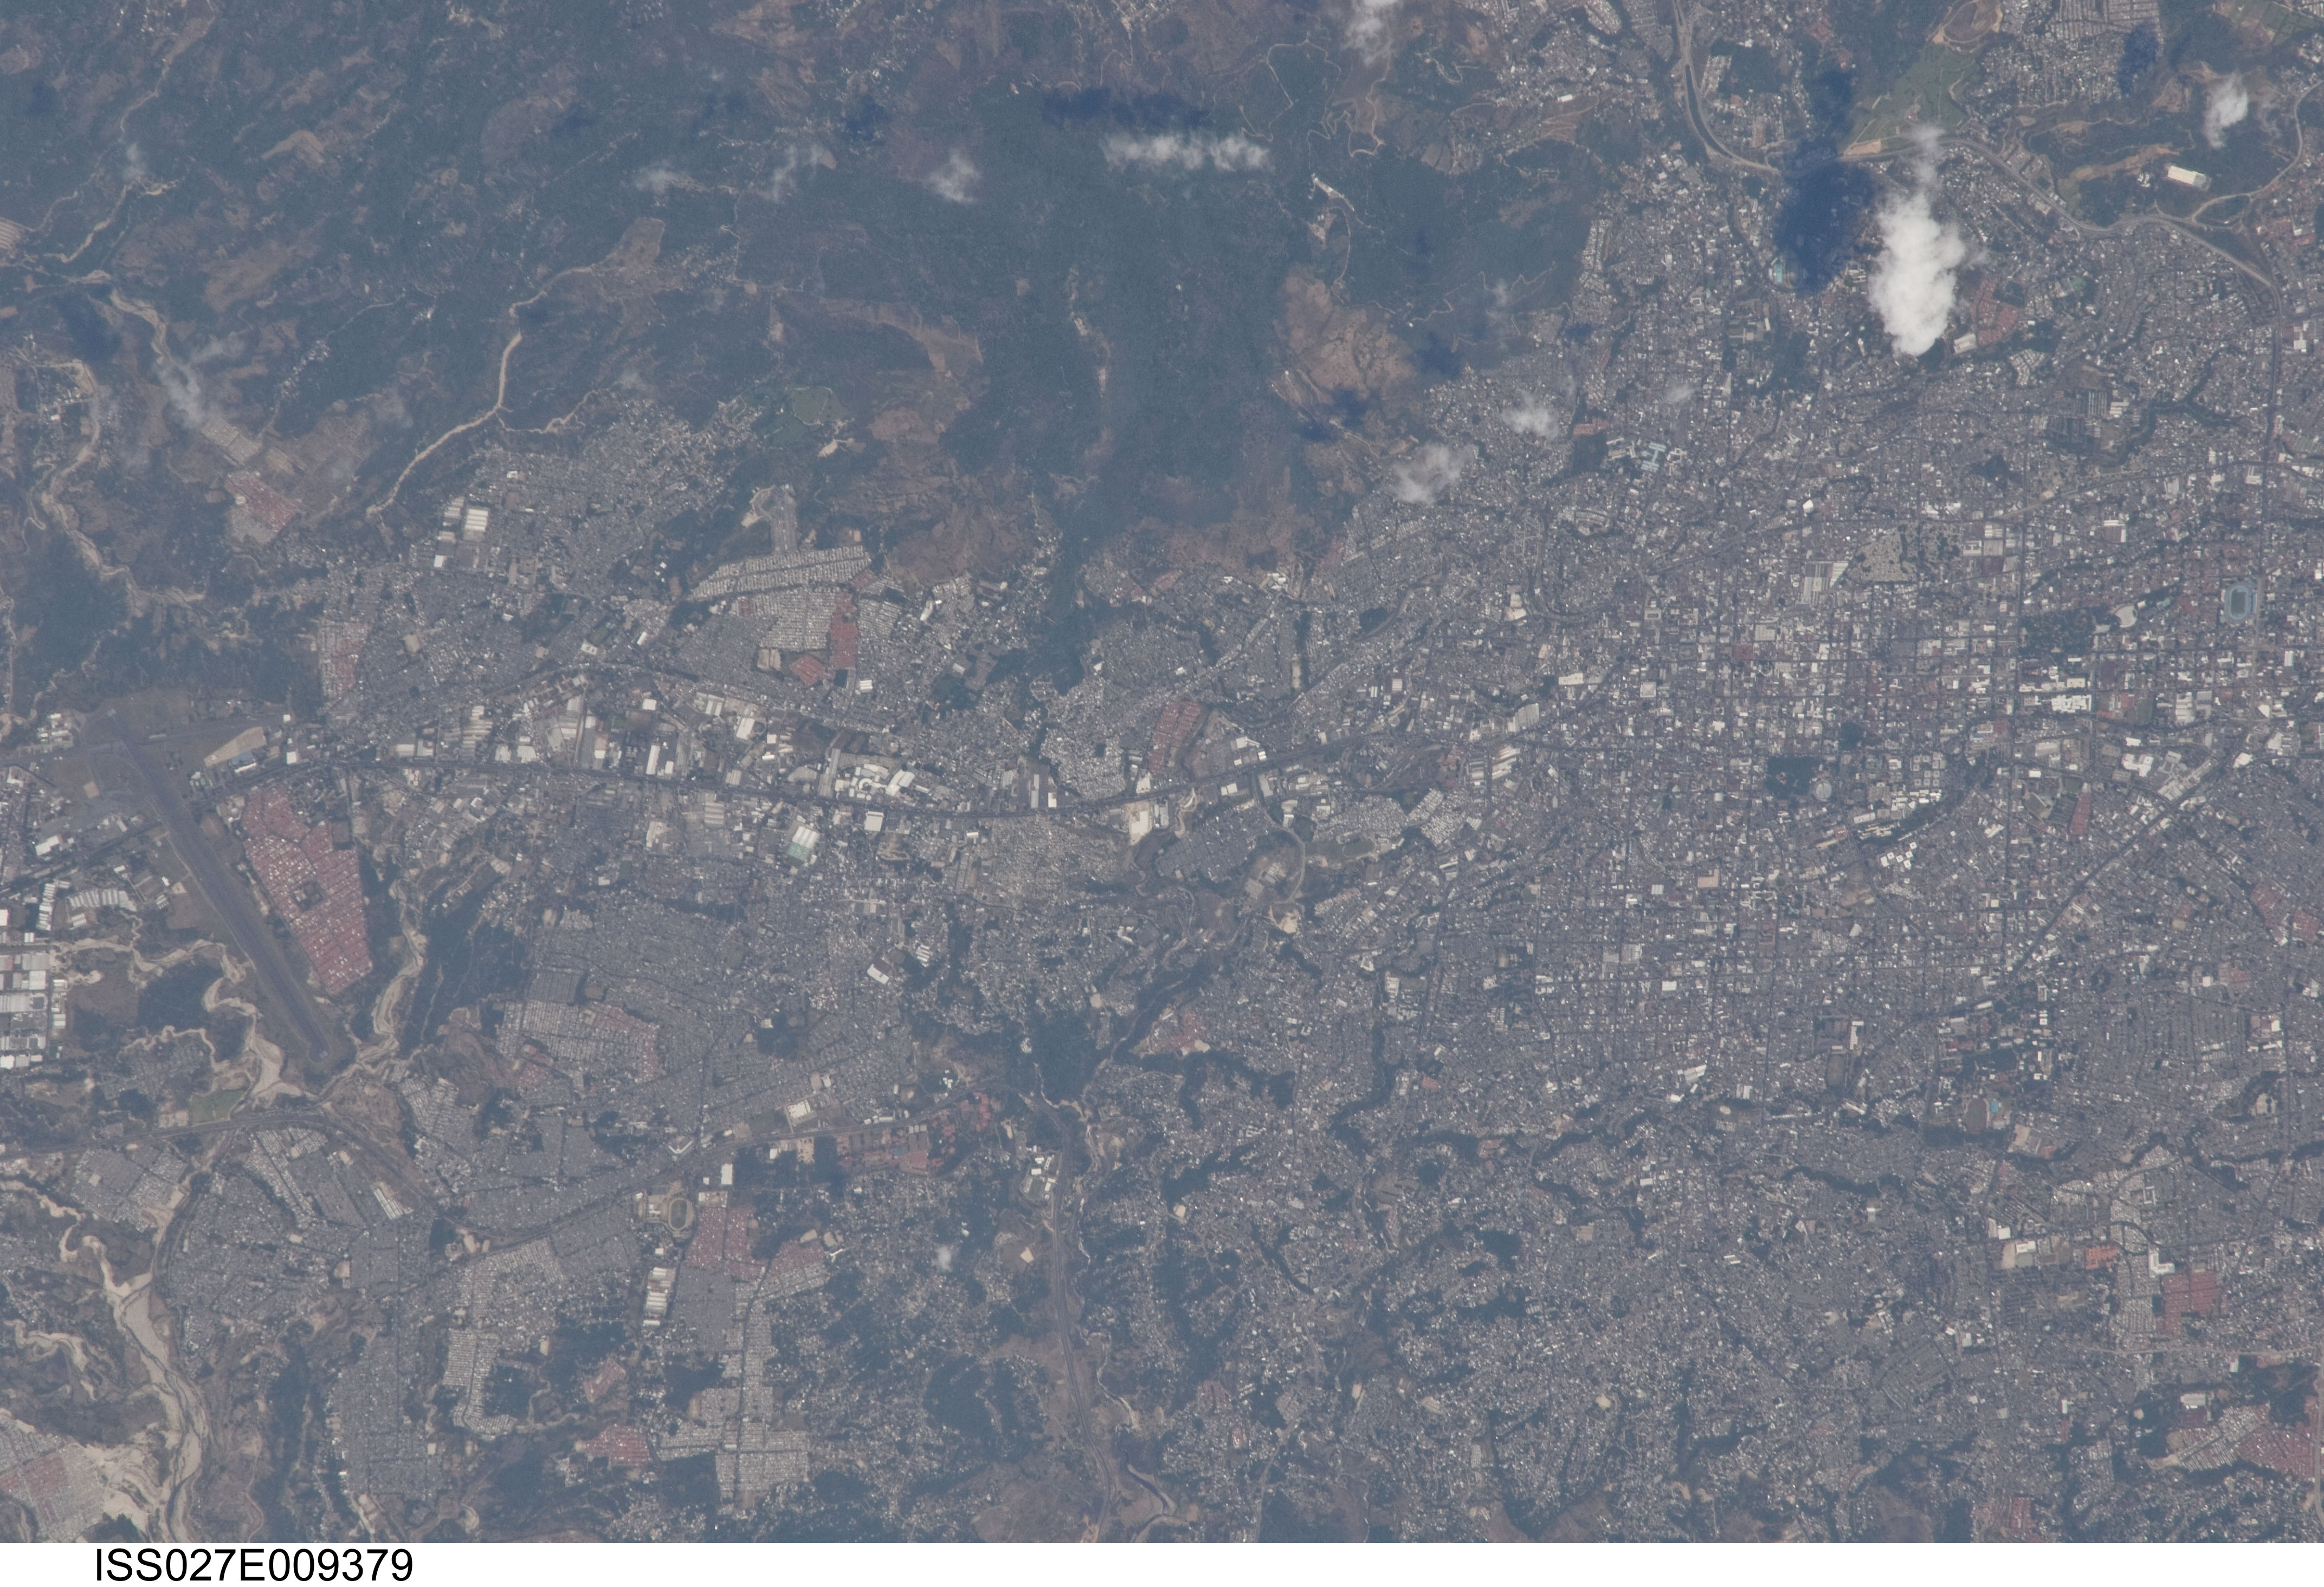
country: EL SALVADOR
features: EASTERN SAN SALVADOR, AIRPORT
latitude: 13.7
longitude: -89.2
